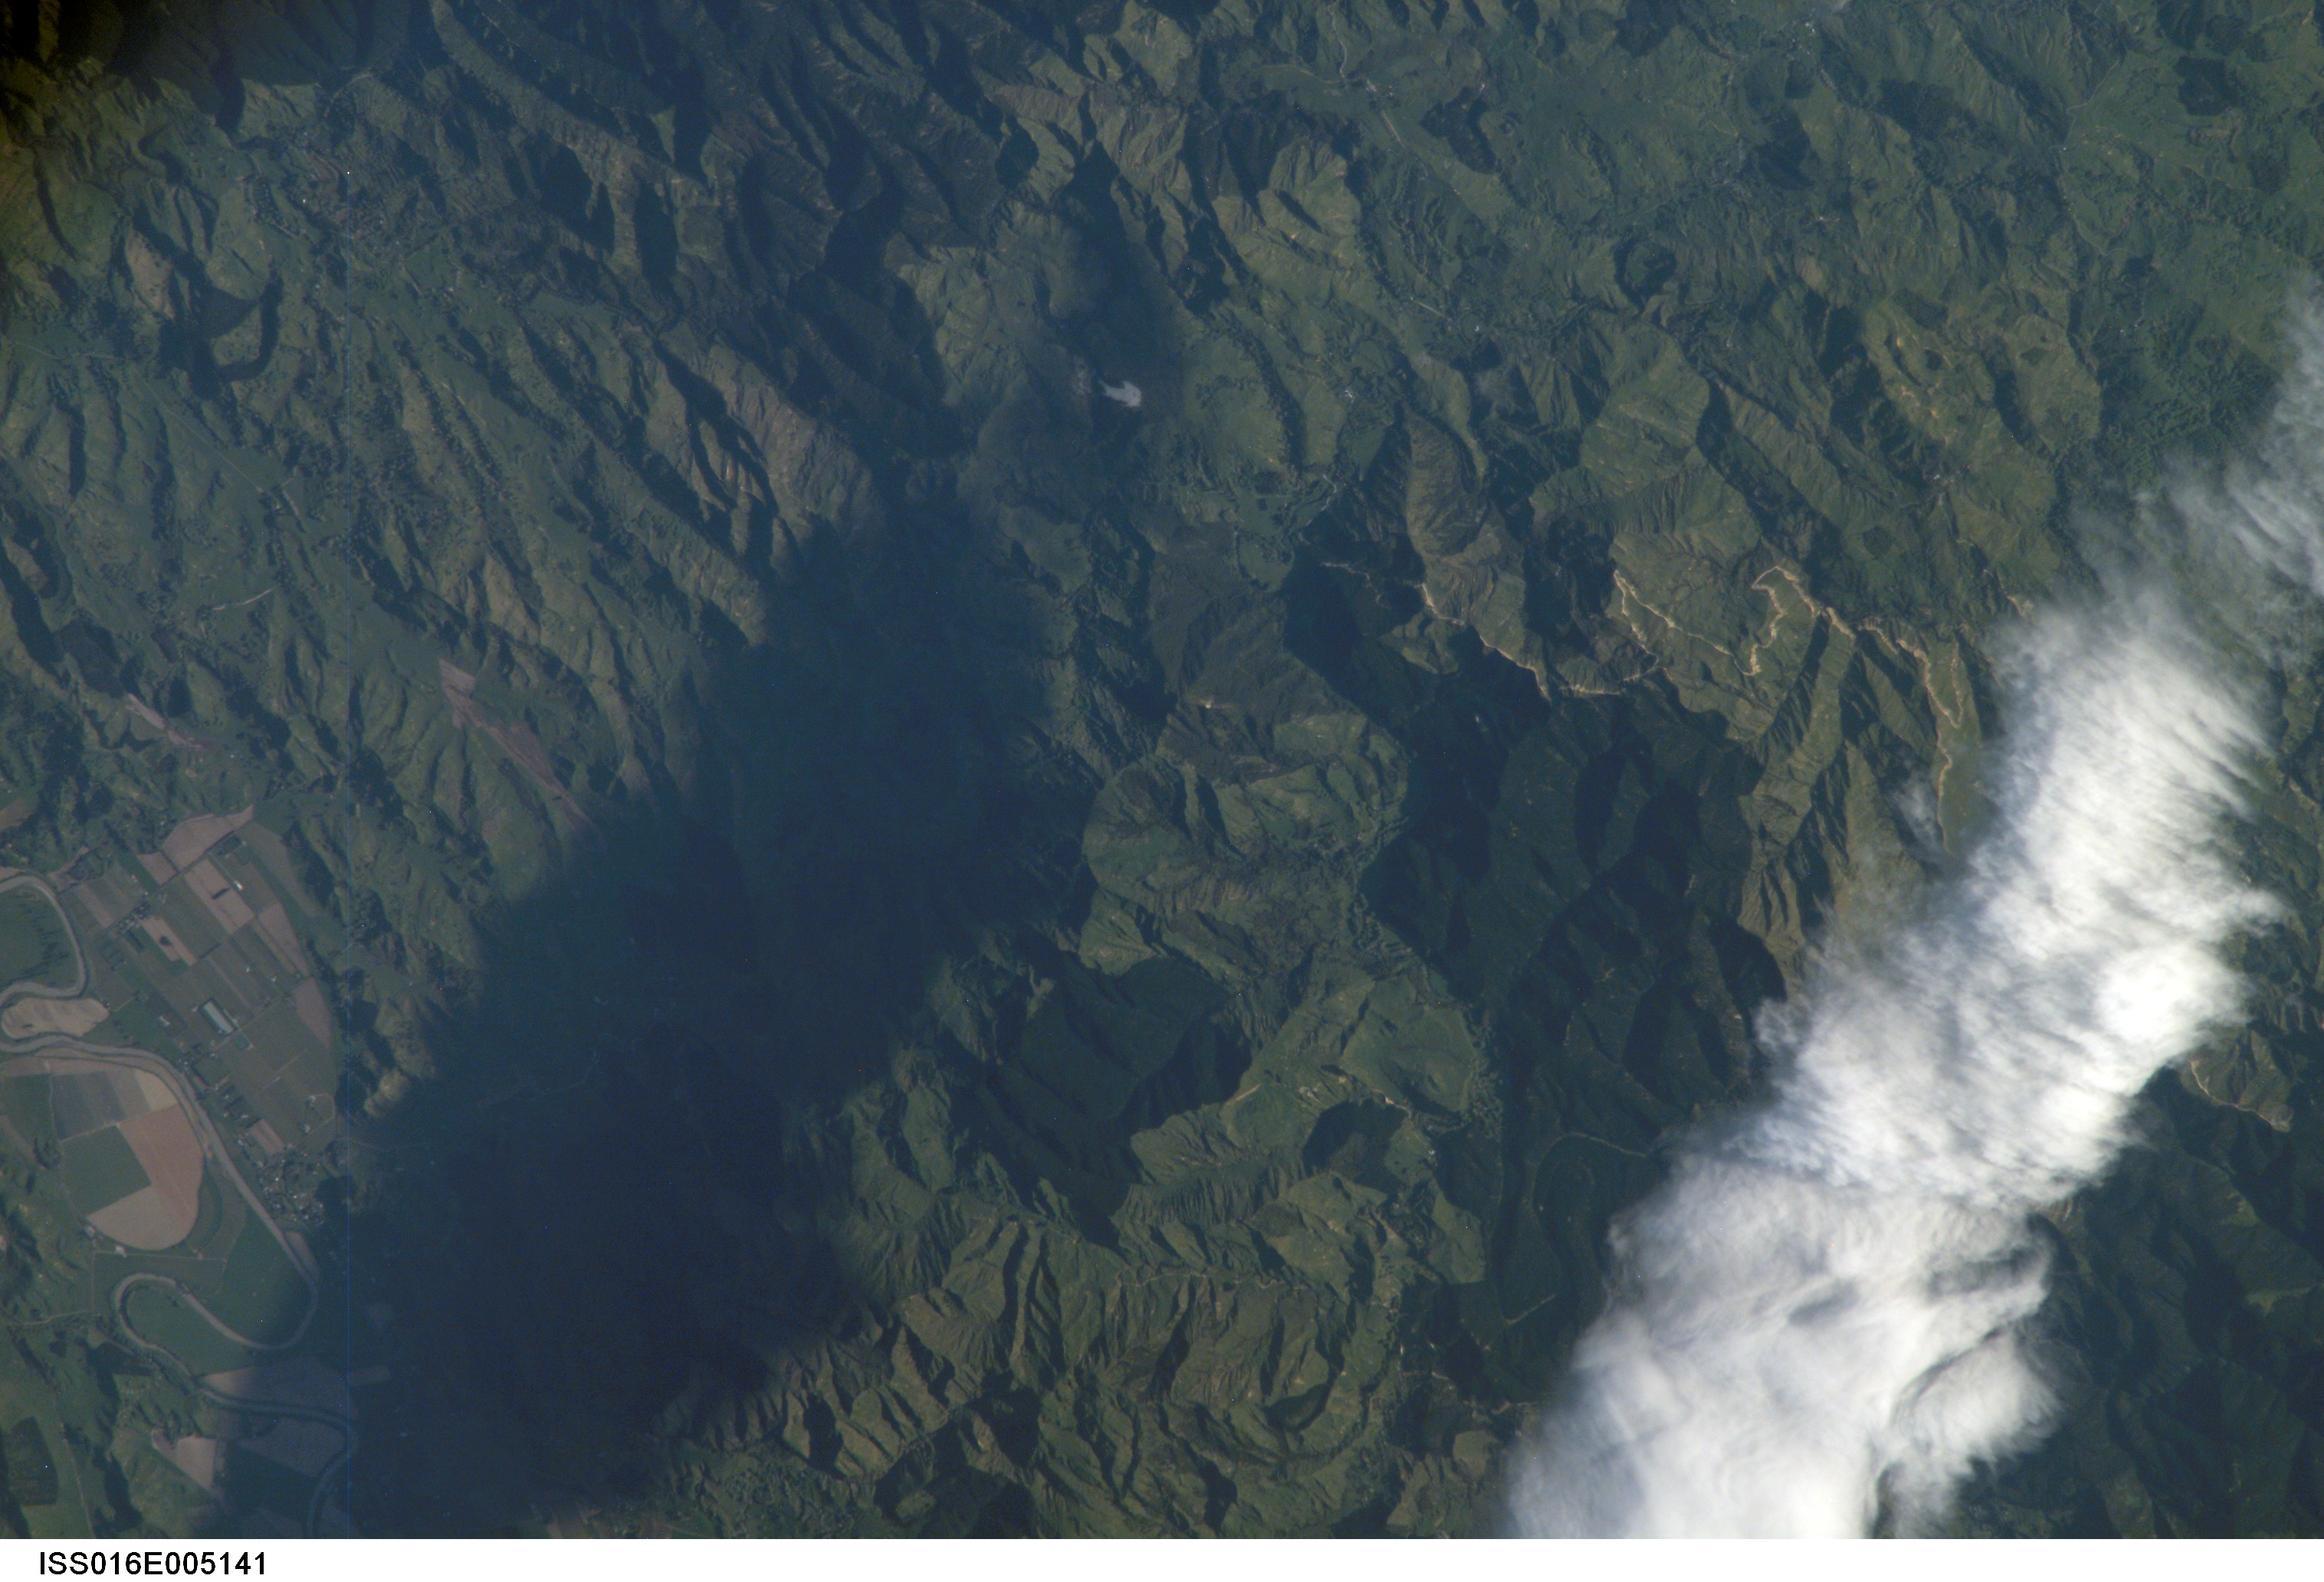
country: NEW ZEALAND-NI
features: MTS., FOR., N. OF GISBORNE
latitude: -38.5
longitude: 178.0
